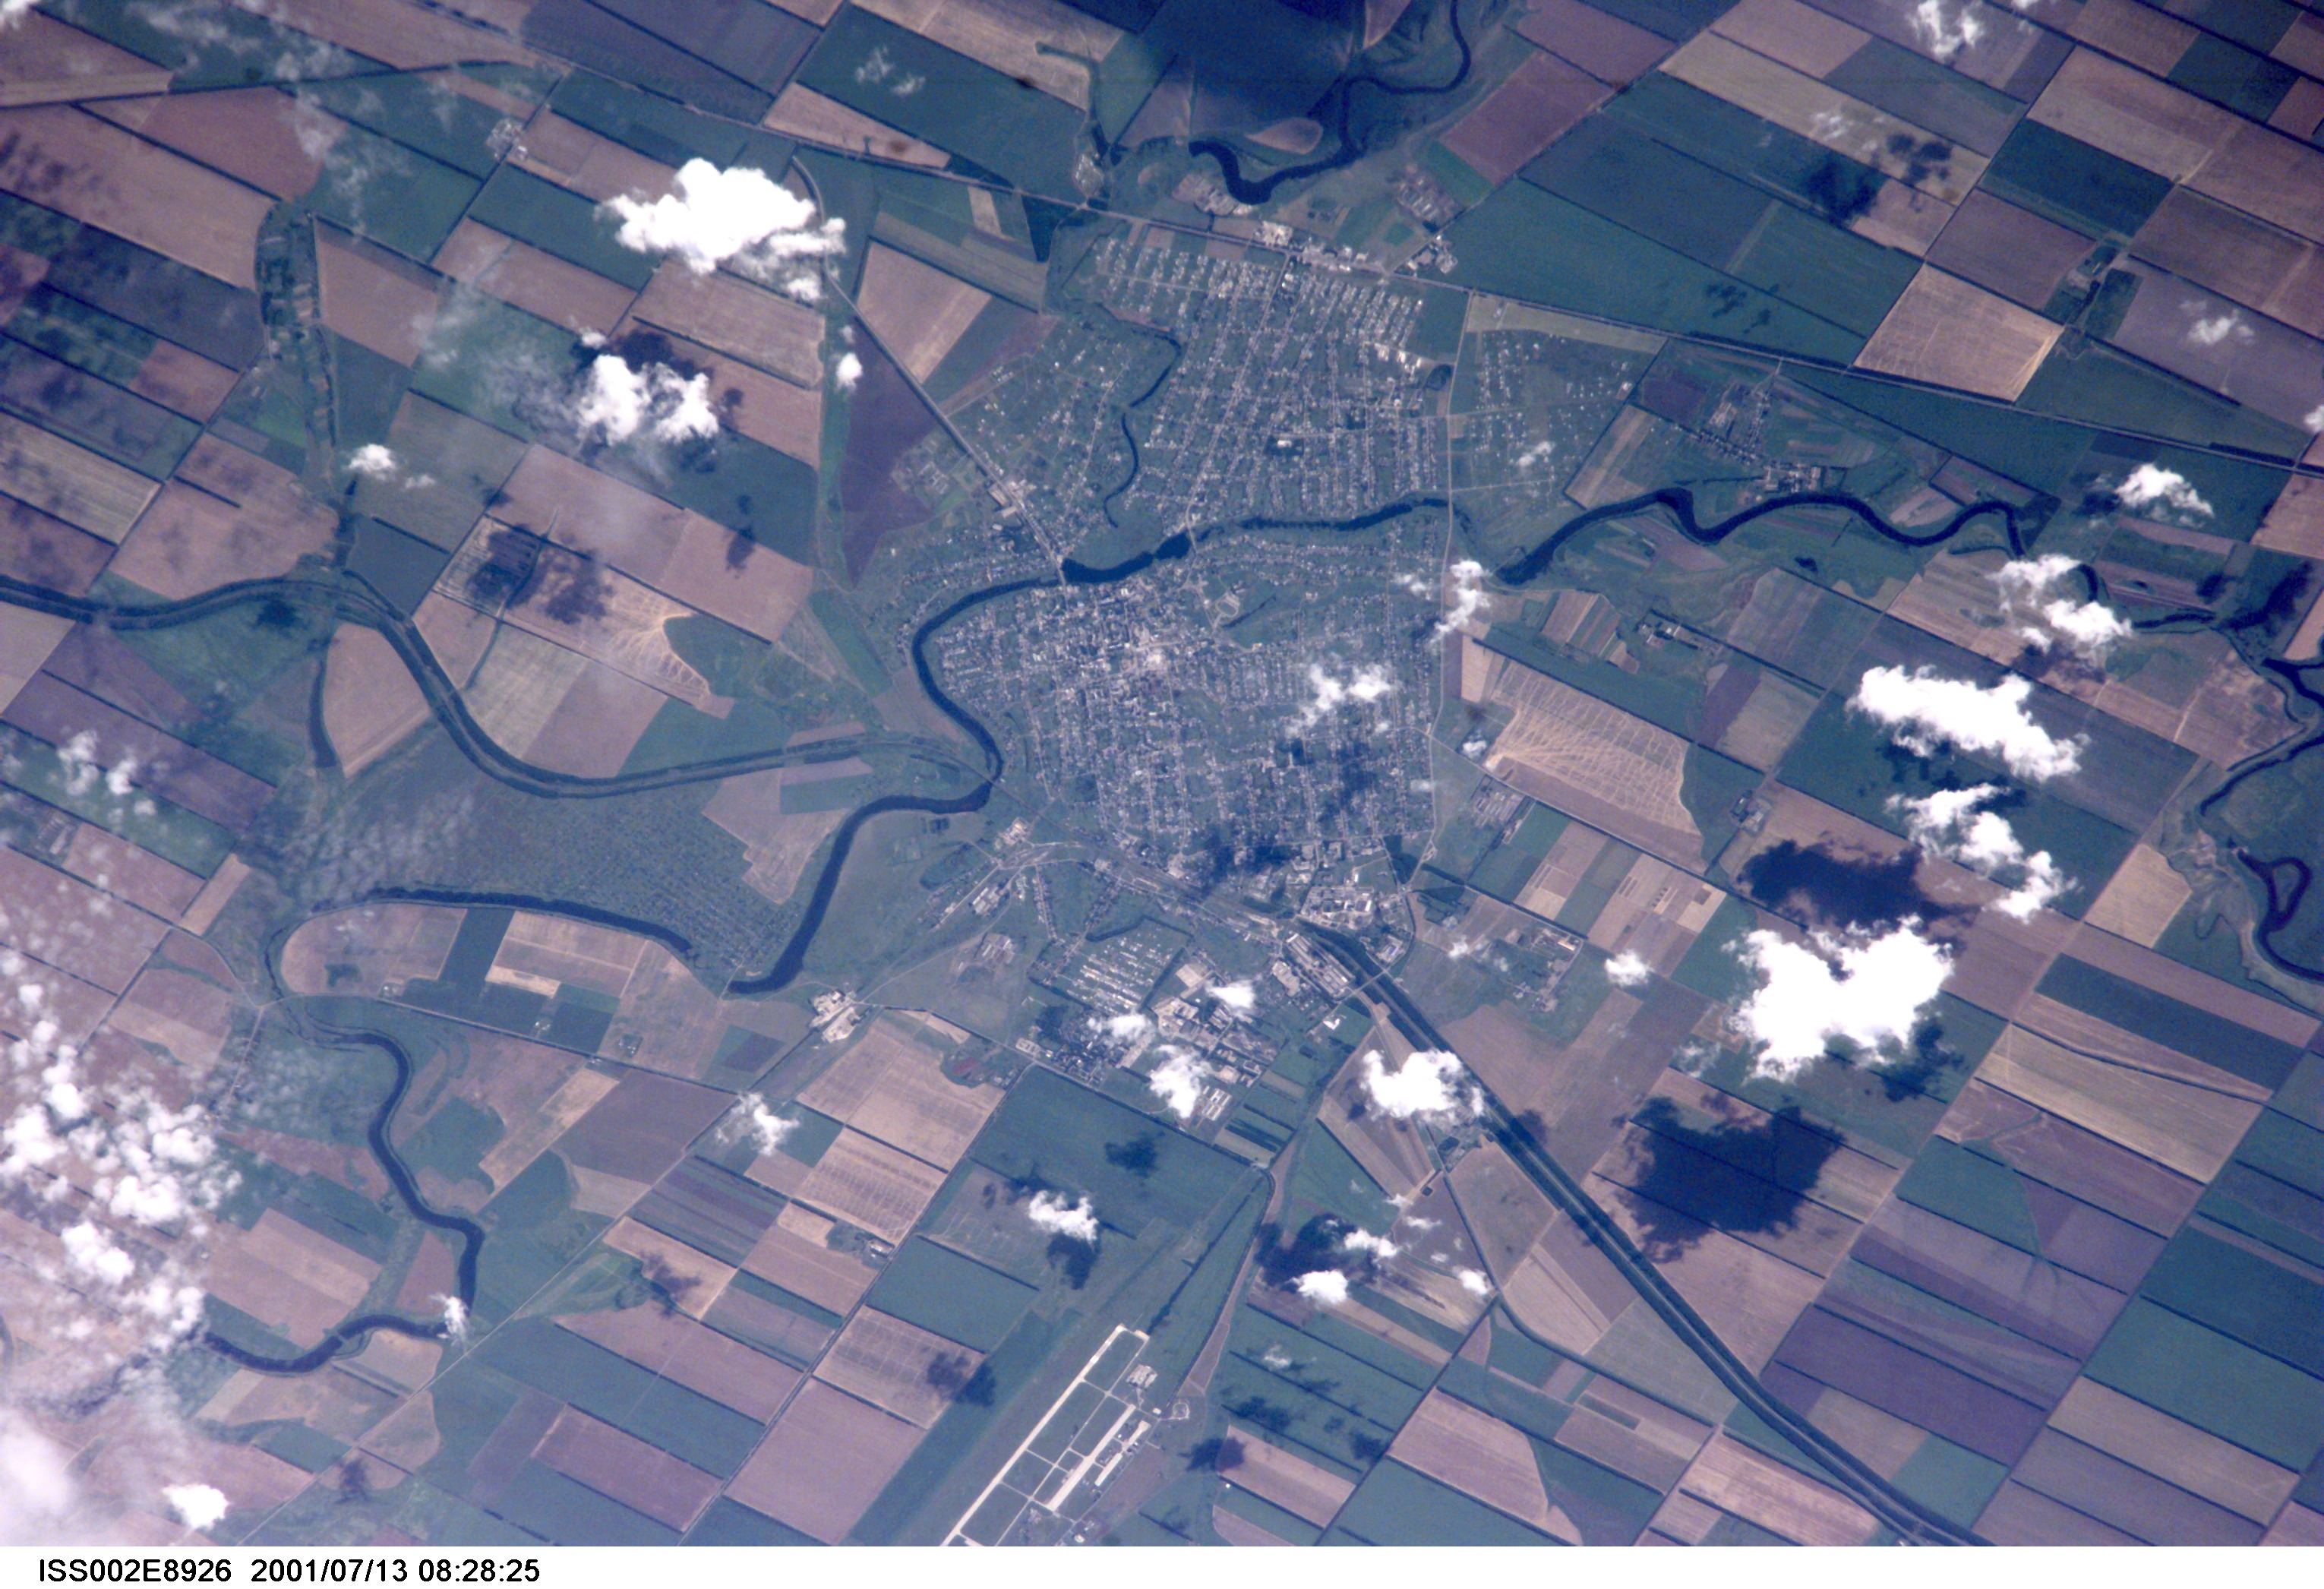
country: RUSSIAN FEDERATION
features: LABINSK, AGRICULTURE
